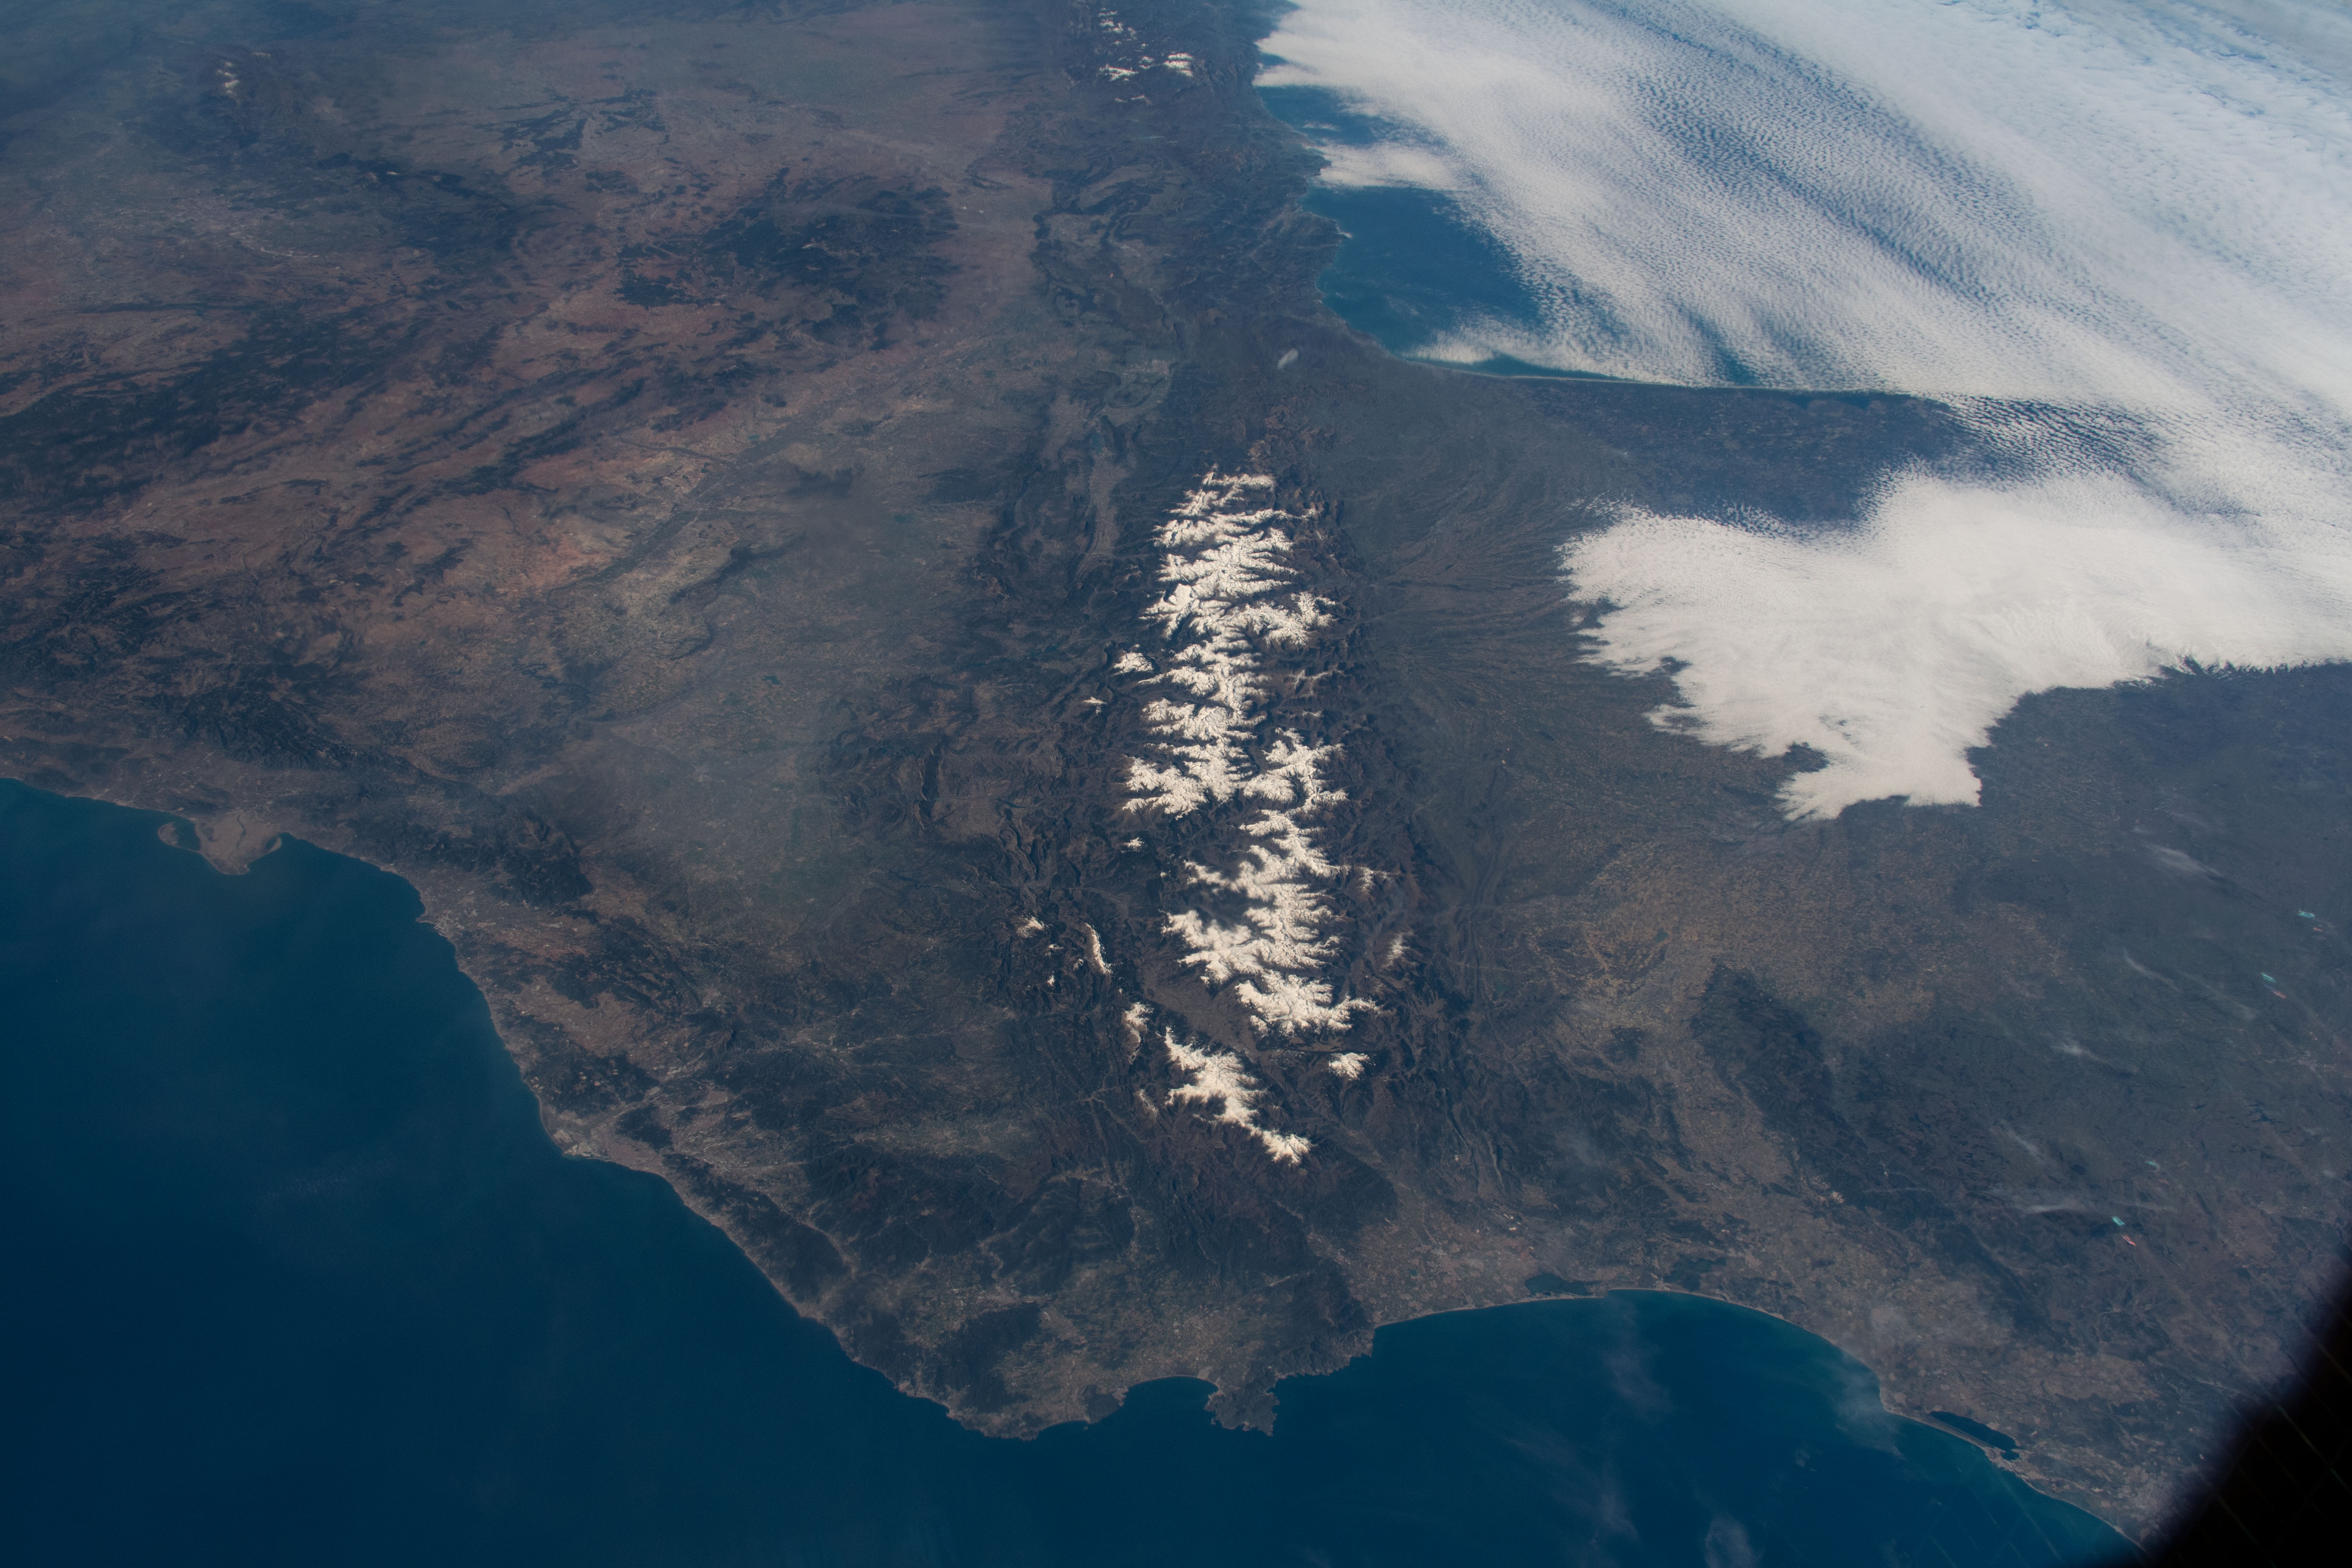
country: SPAIN
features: BARCELONA, BAY OF BISCAY, MEDITERRANEAN SEA, GULF OF LEON, PYRENEES MOUNTAINS, SISTEMA IBERICO
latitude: 42.5
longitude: 1.0
